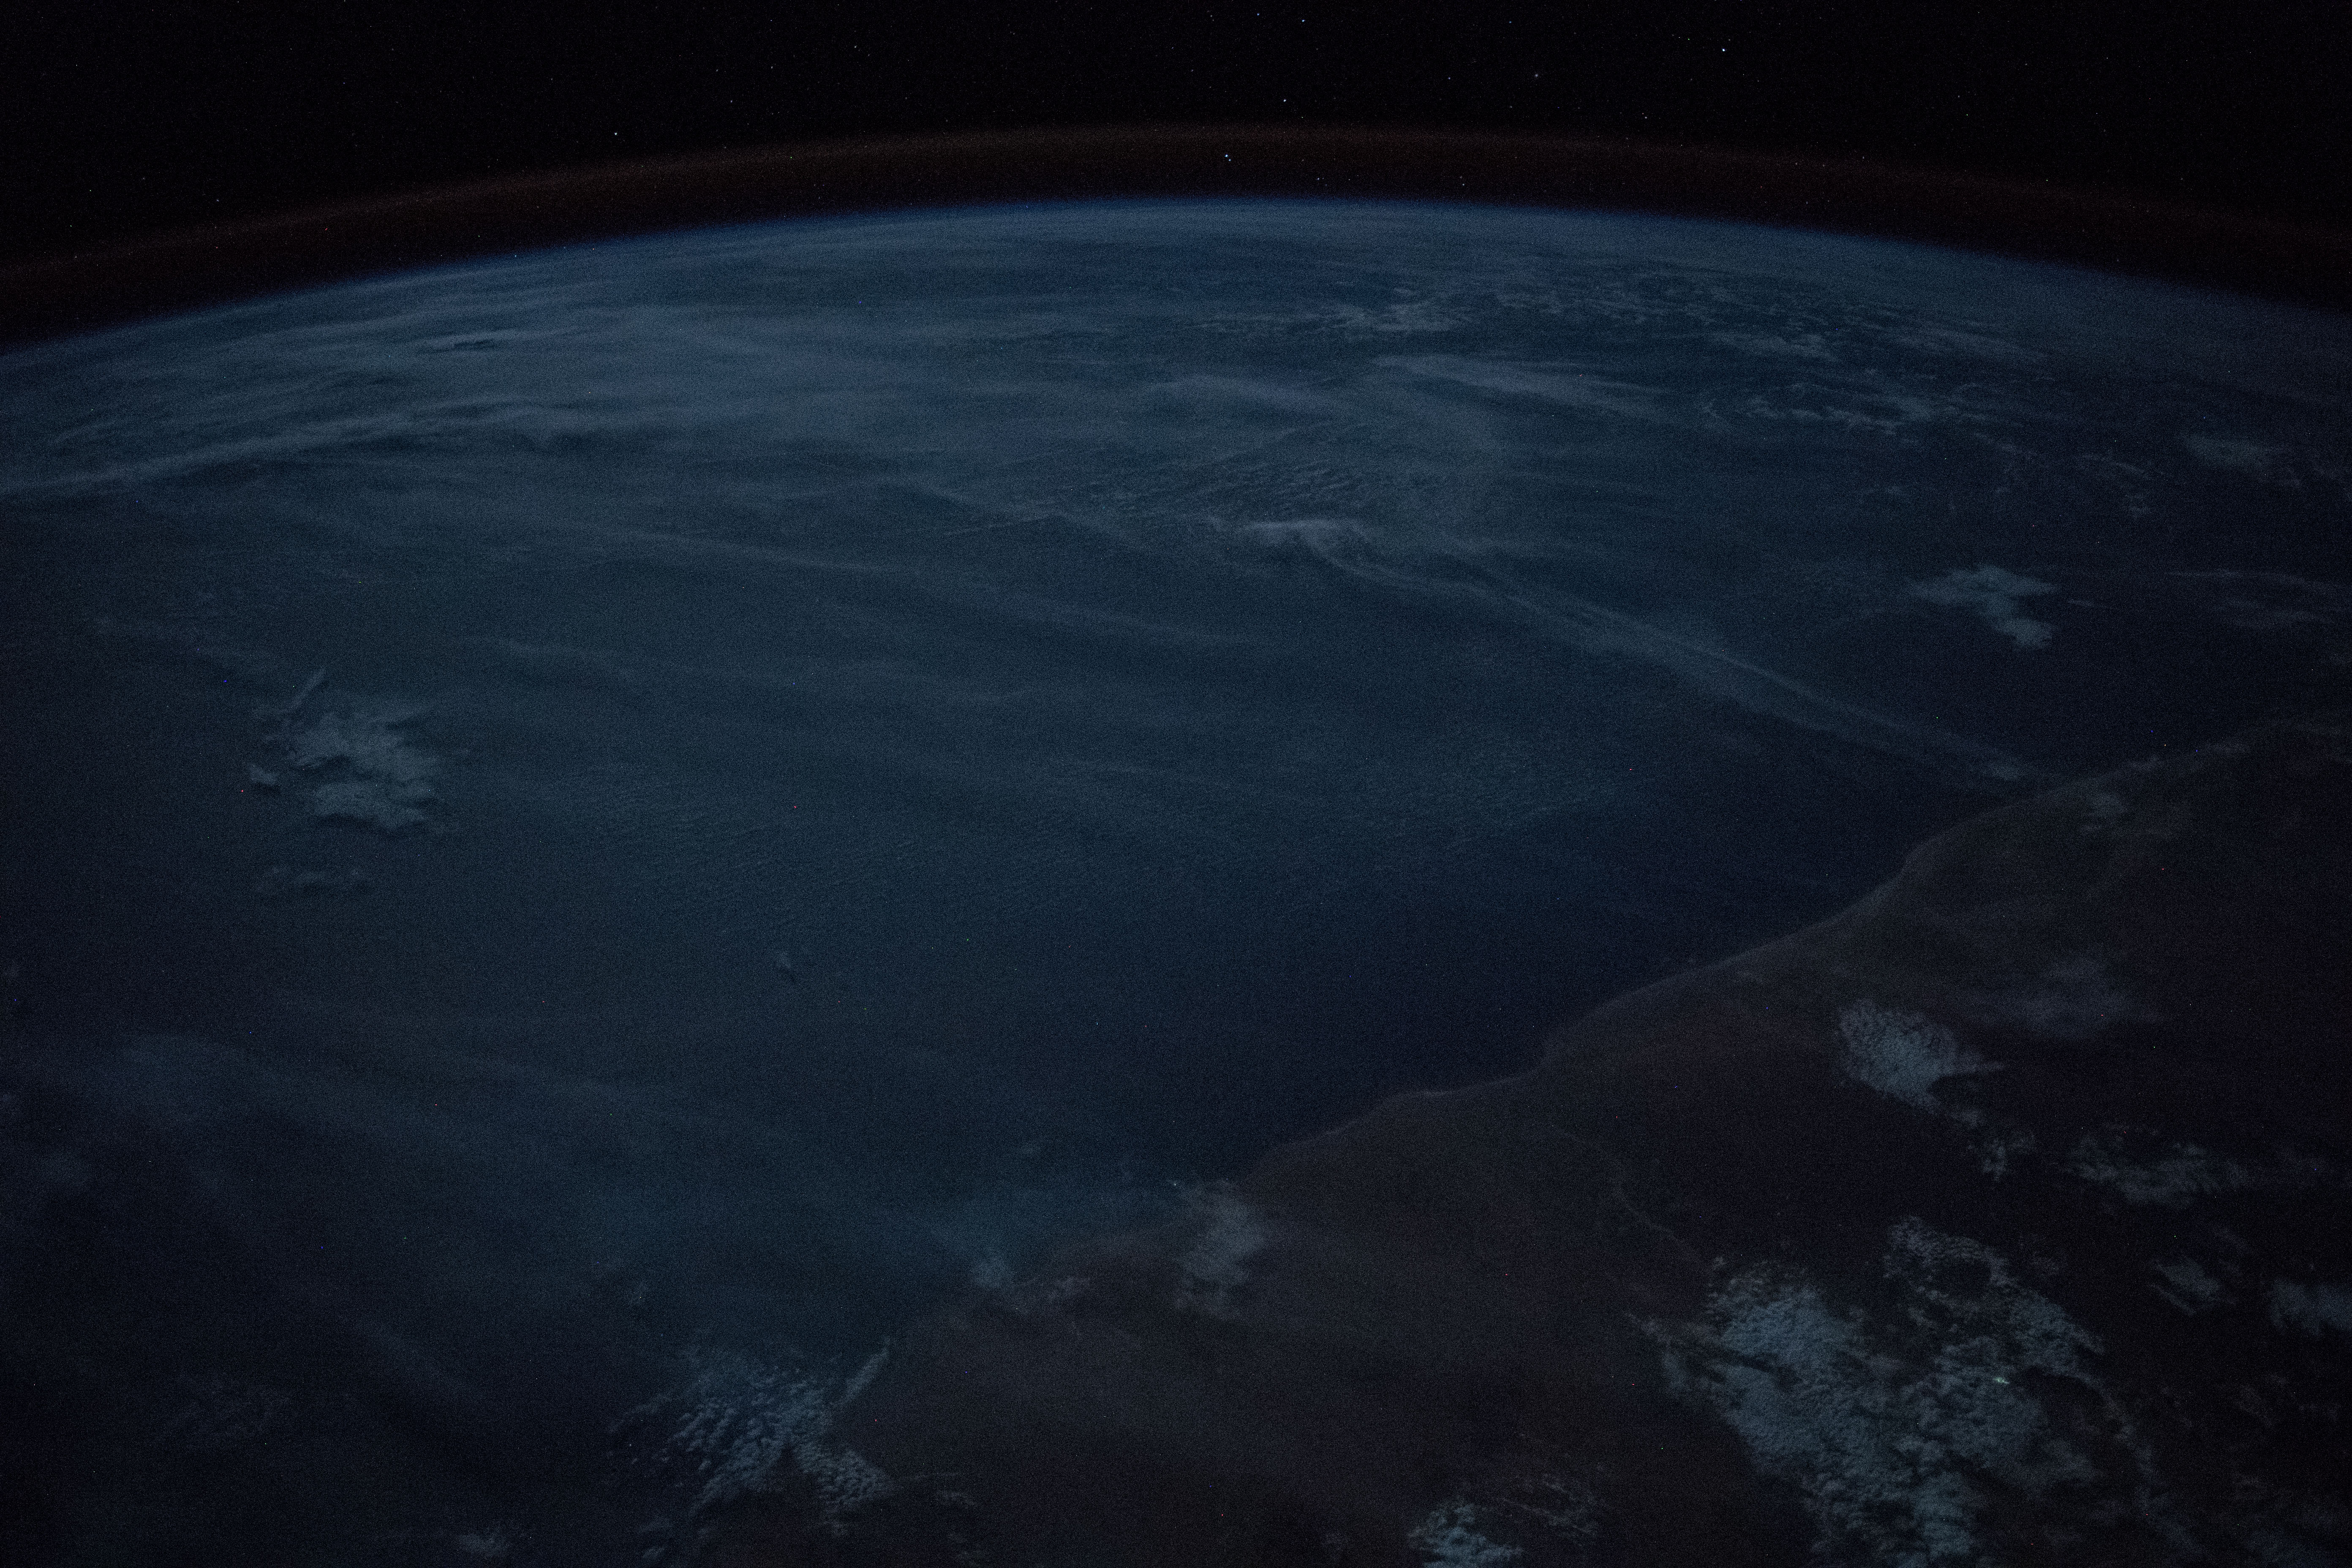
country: SOMALIA
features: EYL CITY, EYL PARK, BANDAR BEYLA TOWN, HAFUN TOWN, NIGHT, EARTH LIMB
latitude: 6.9
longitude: 50.8
